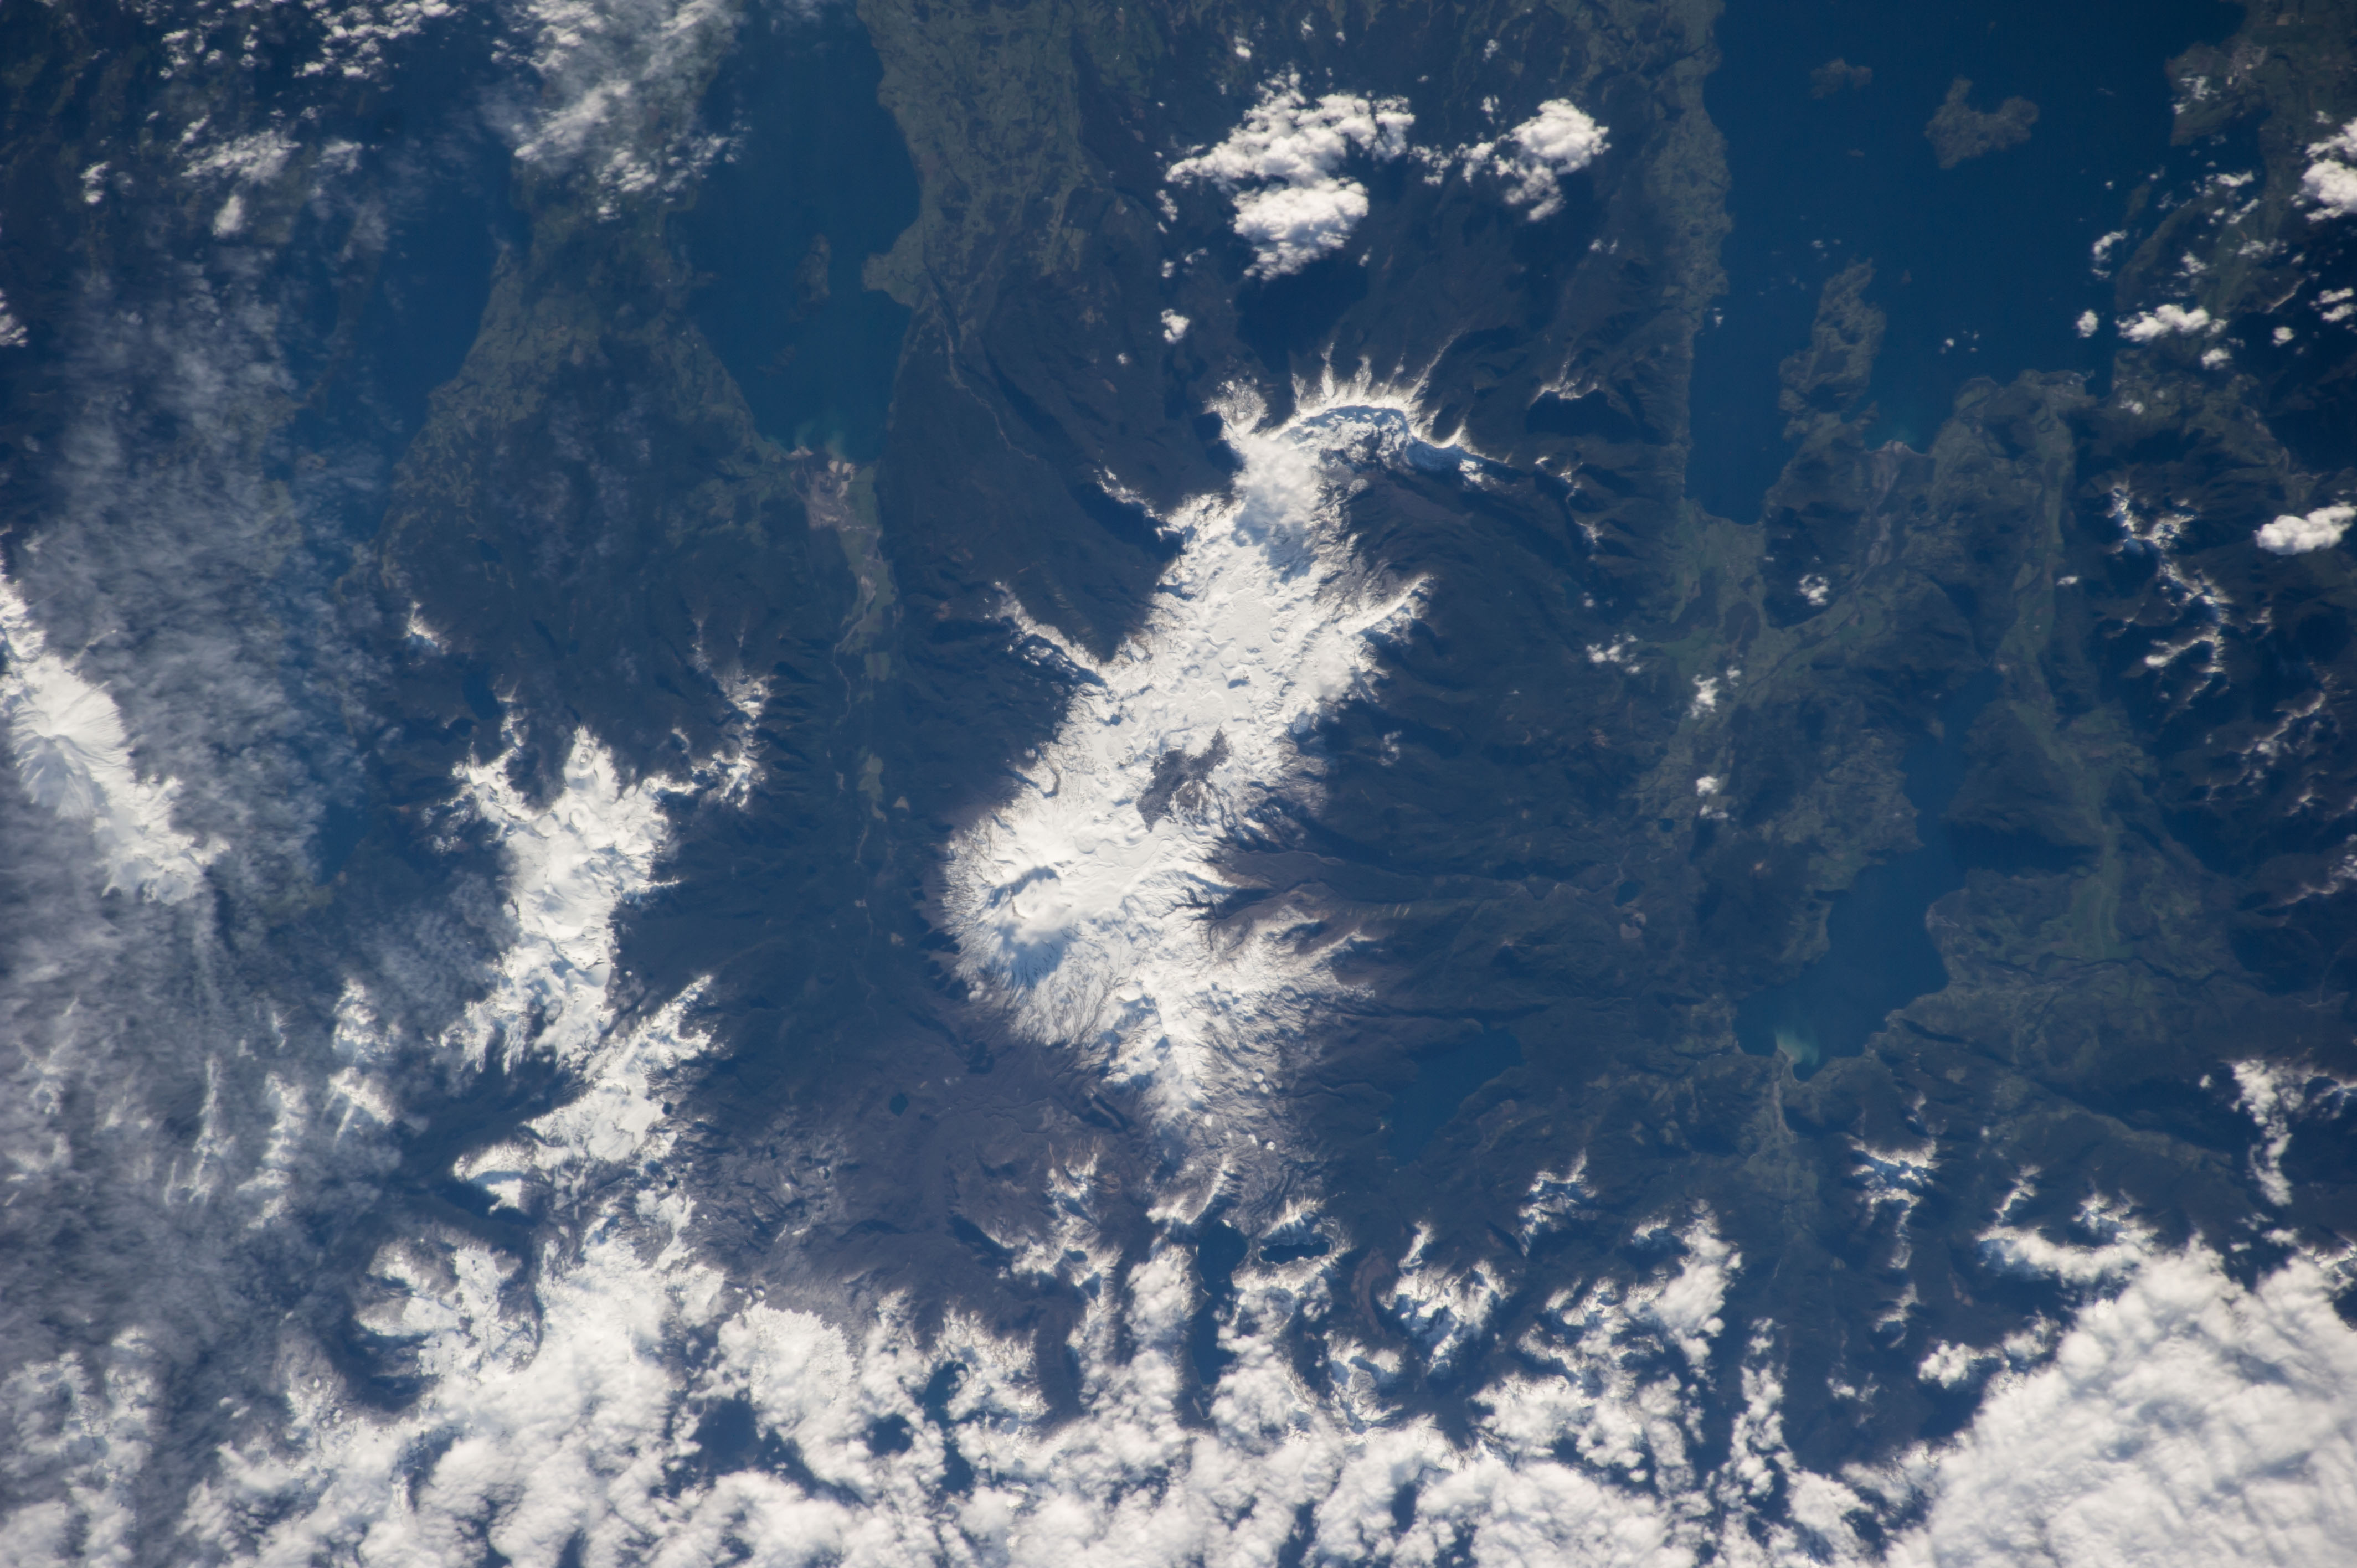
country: CHILE
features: ANDES, PUYEHUE L., RANCO L., MAIHUE L., HUISHUE L., PUYEHUE CORDON CAULLE VOL., PUYEHUE NATIONAL PRK, GRIS L., GEMELAS LAG.
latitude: -40.5
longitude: -72.2
